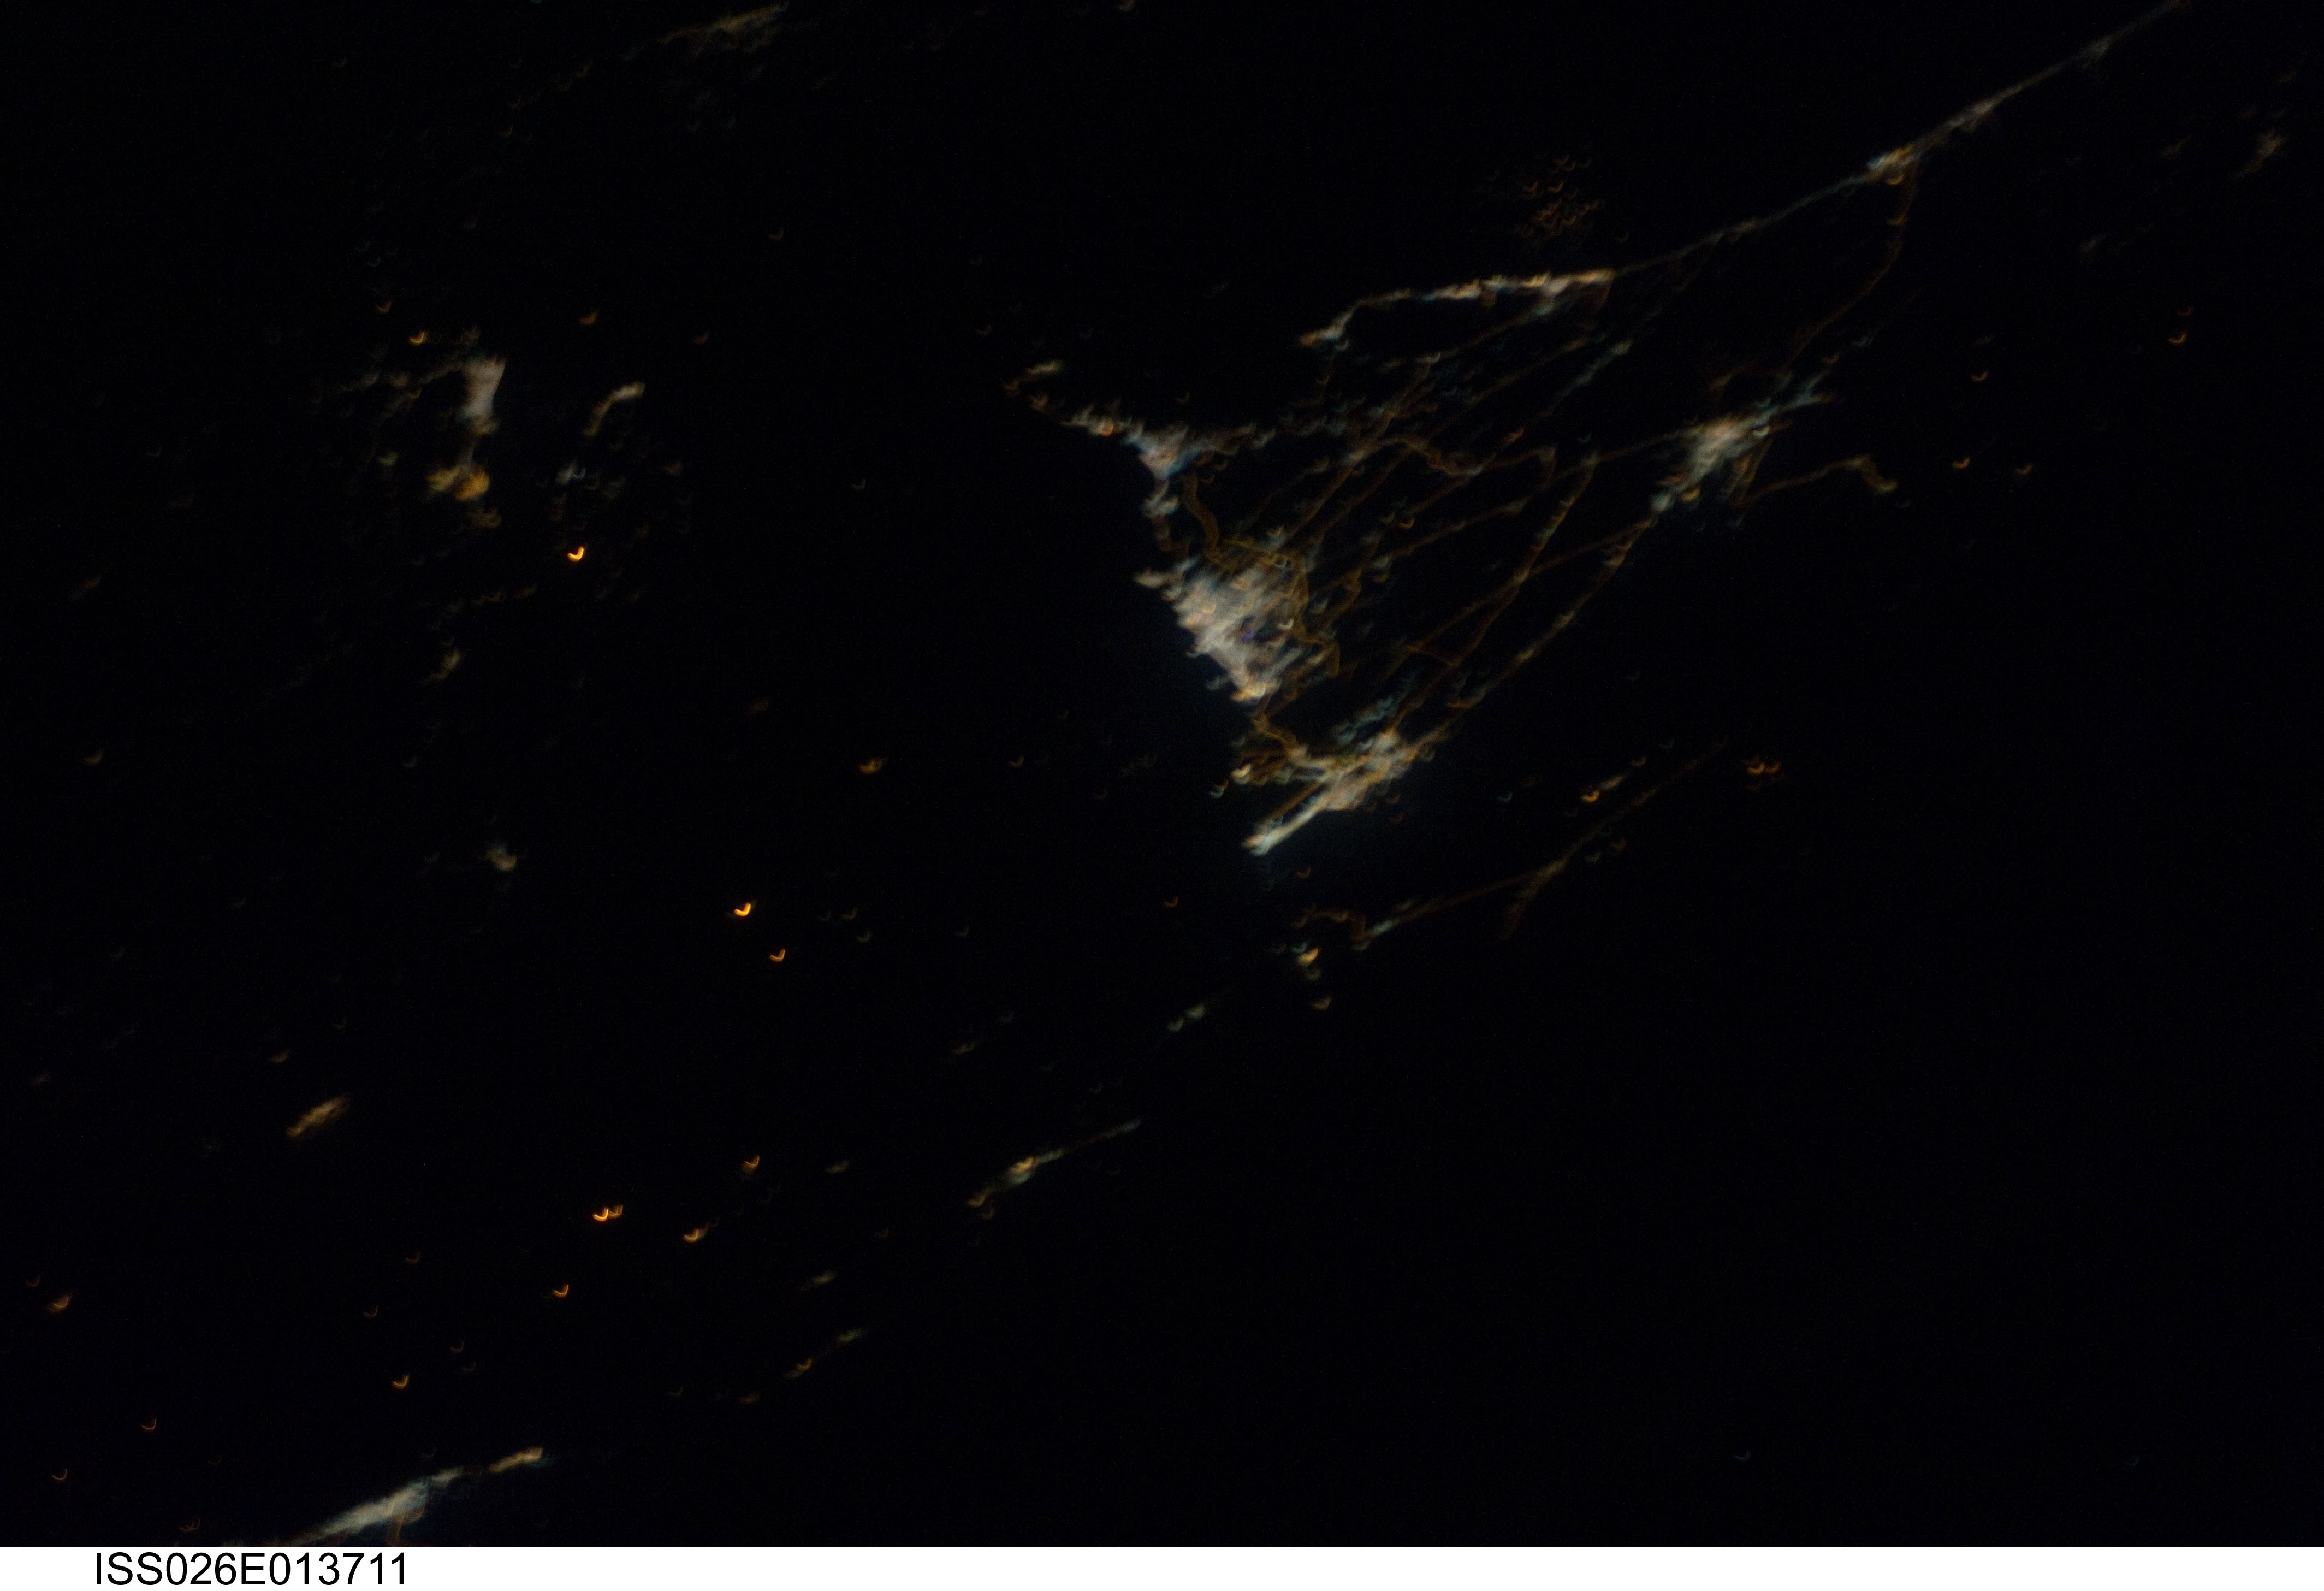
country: IRAN
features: ZAHEDAN AREA AT NIGHT, SOFT
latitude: 29.5
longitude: 61.0
